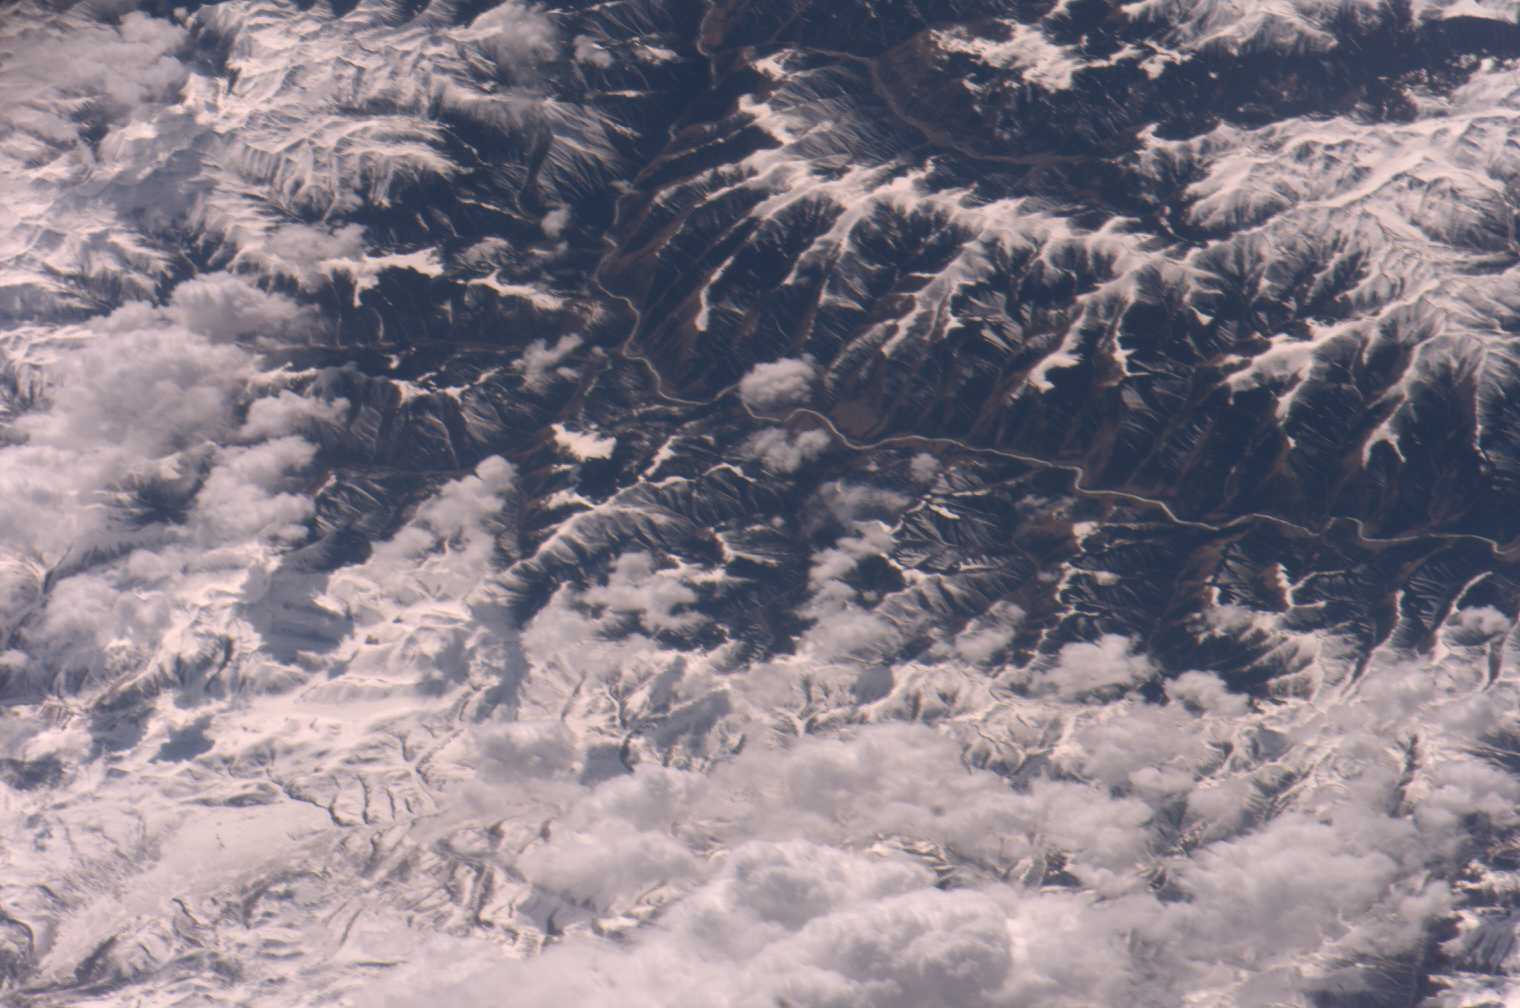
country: CHINA
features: SHALULI MOUNTAINS, RULONG
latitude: 31.0
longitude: 100.3
